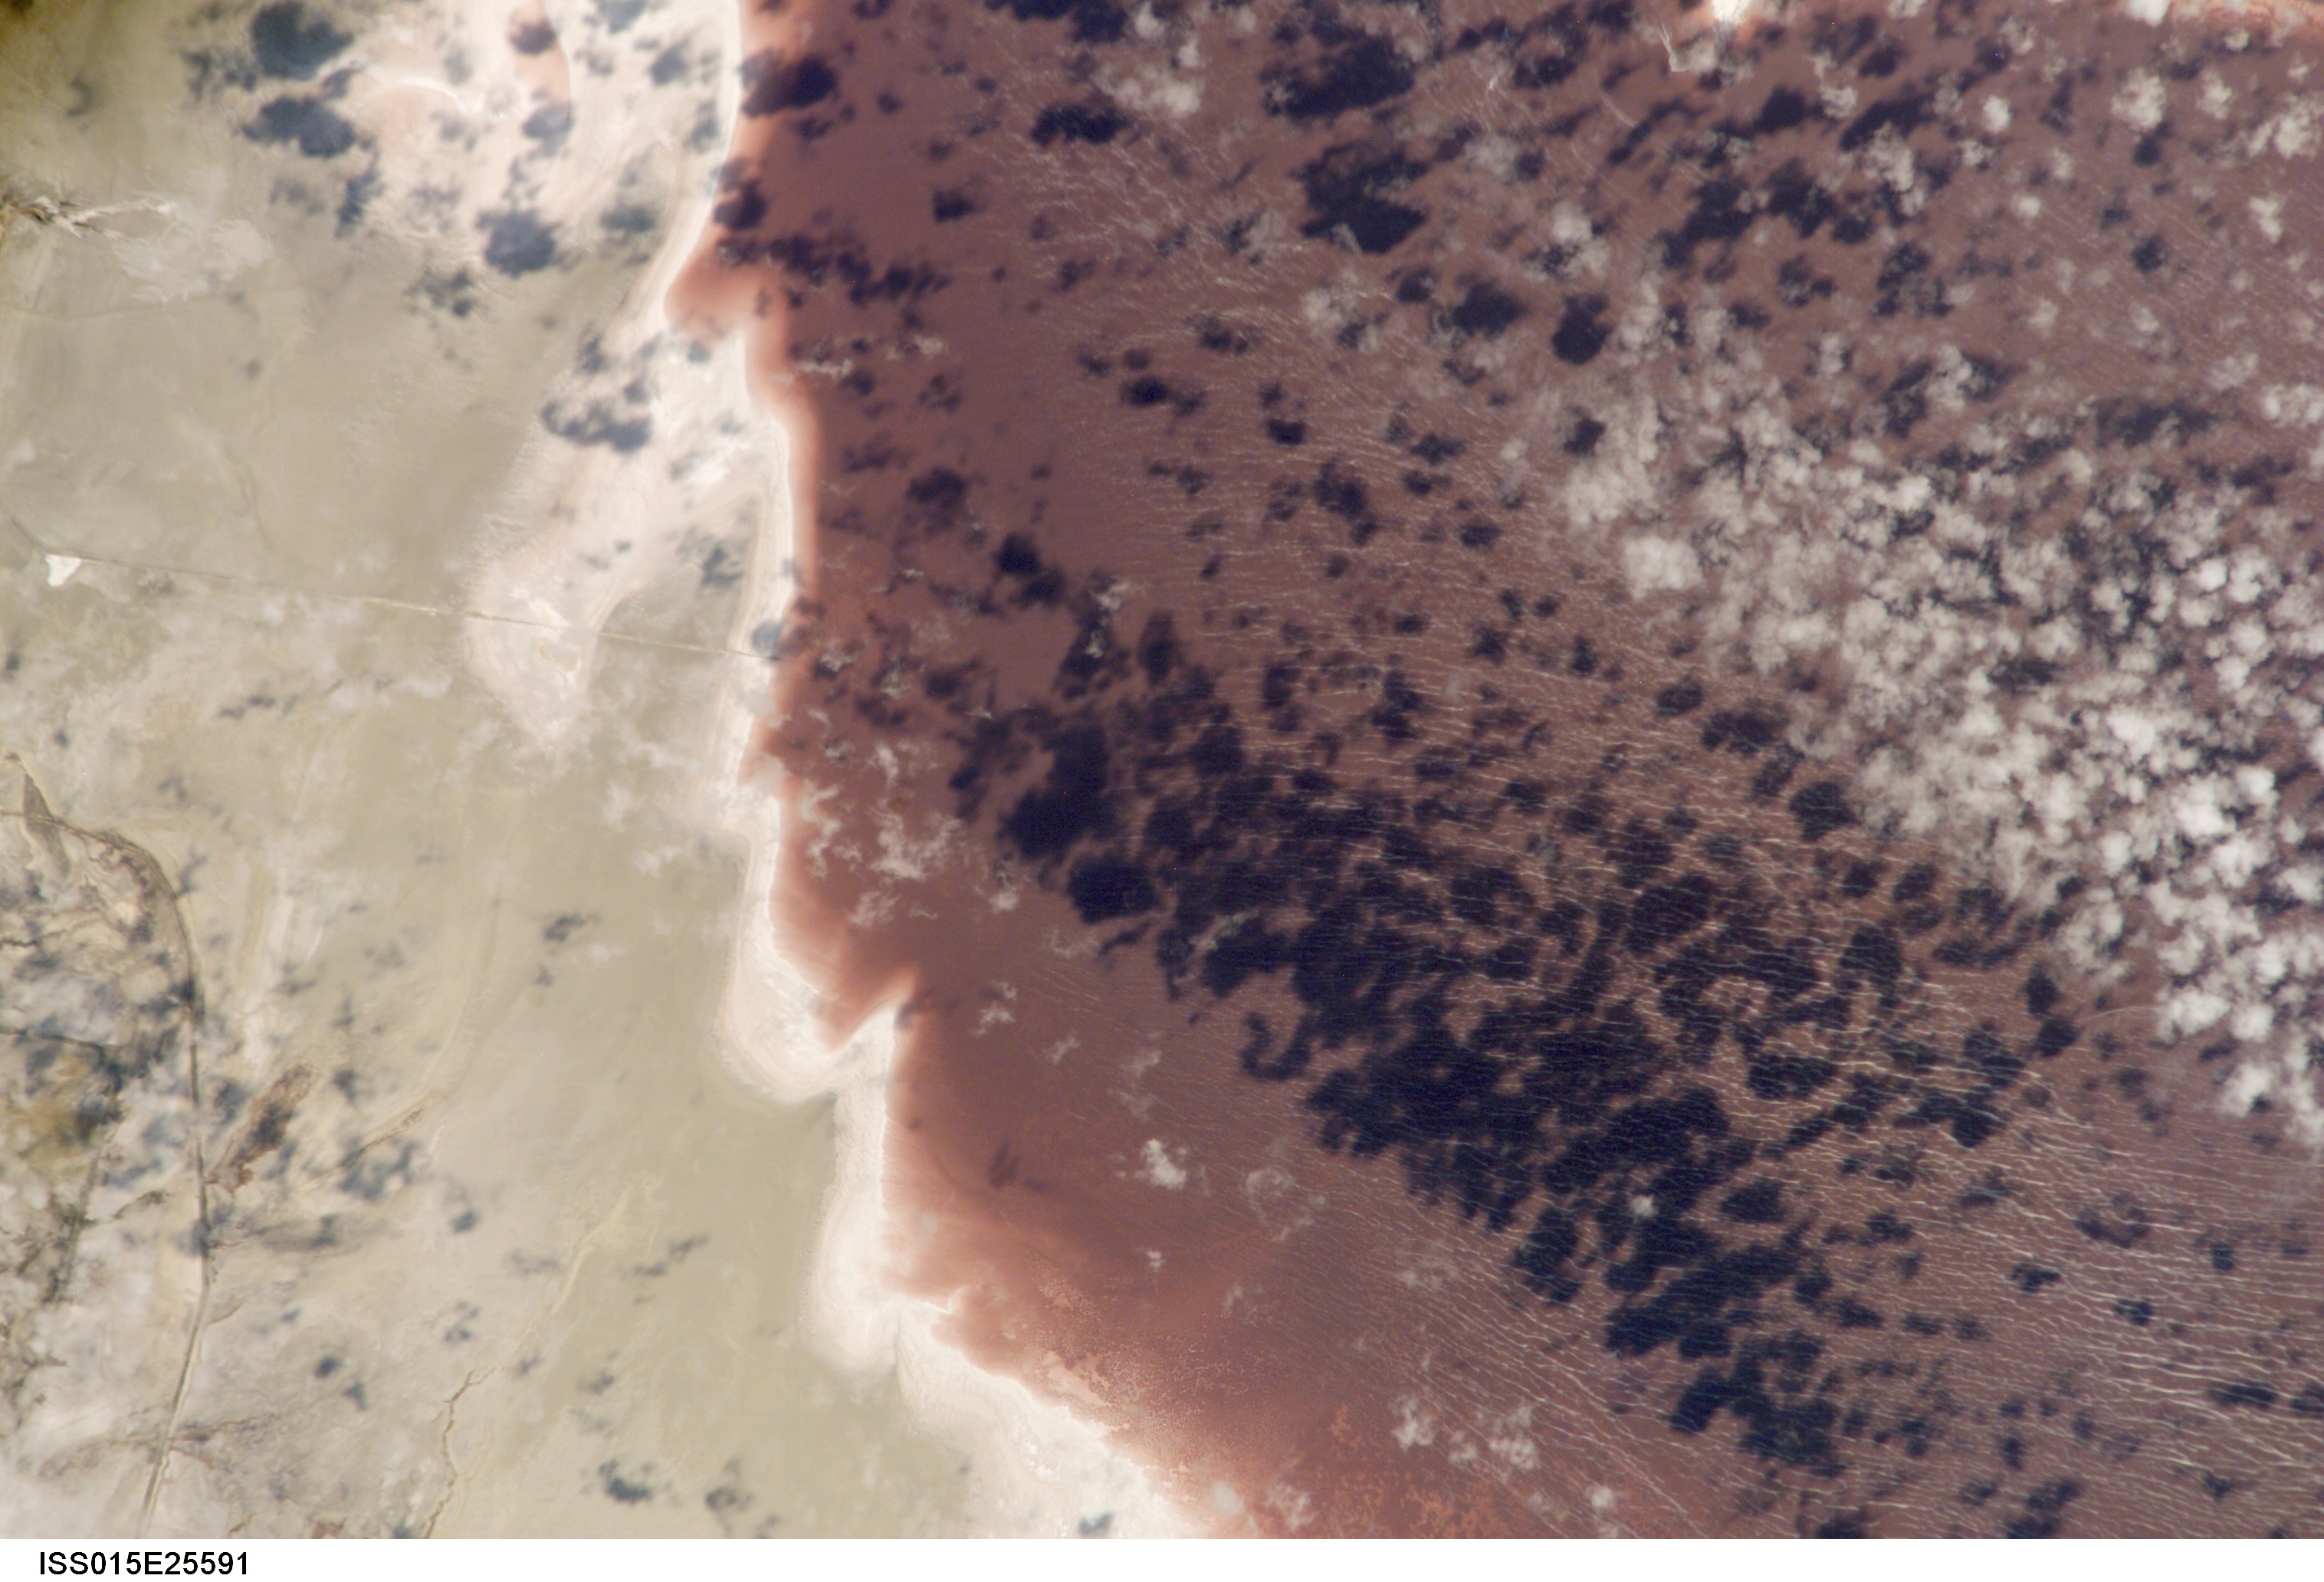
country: USA-UTAH
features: NW. SHORE, GREAT SALT LAKE
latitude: 41.7
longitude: -113.0
